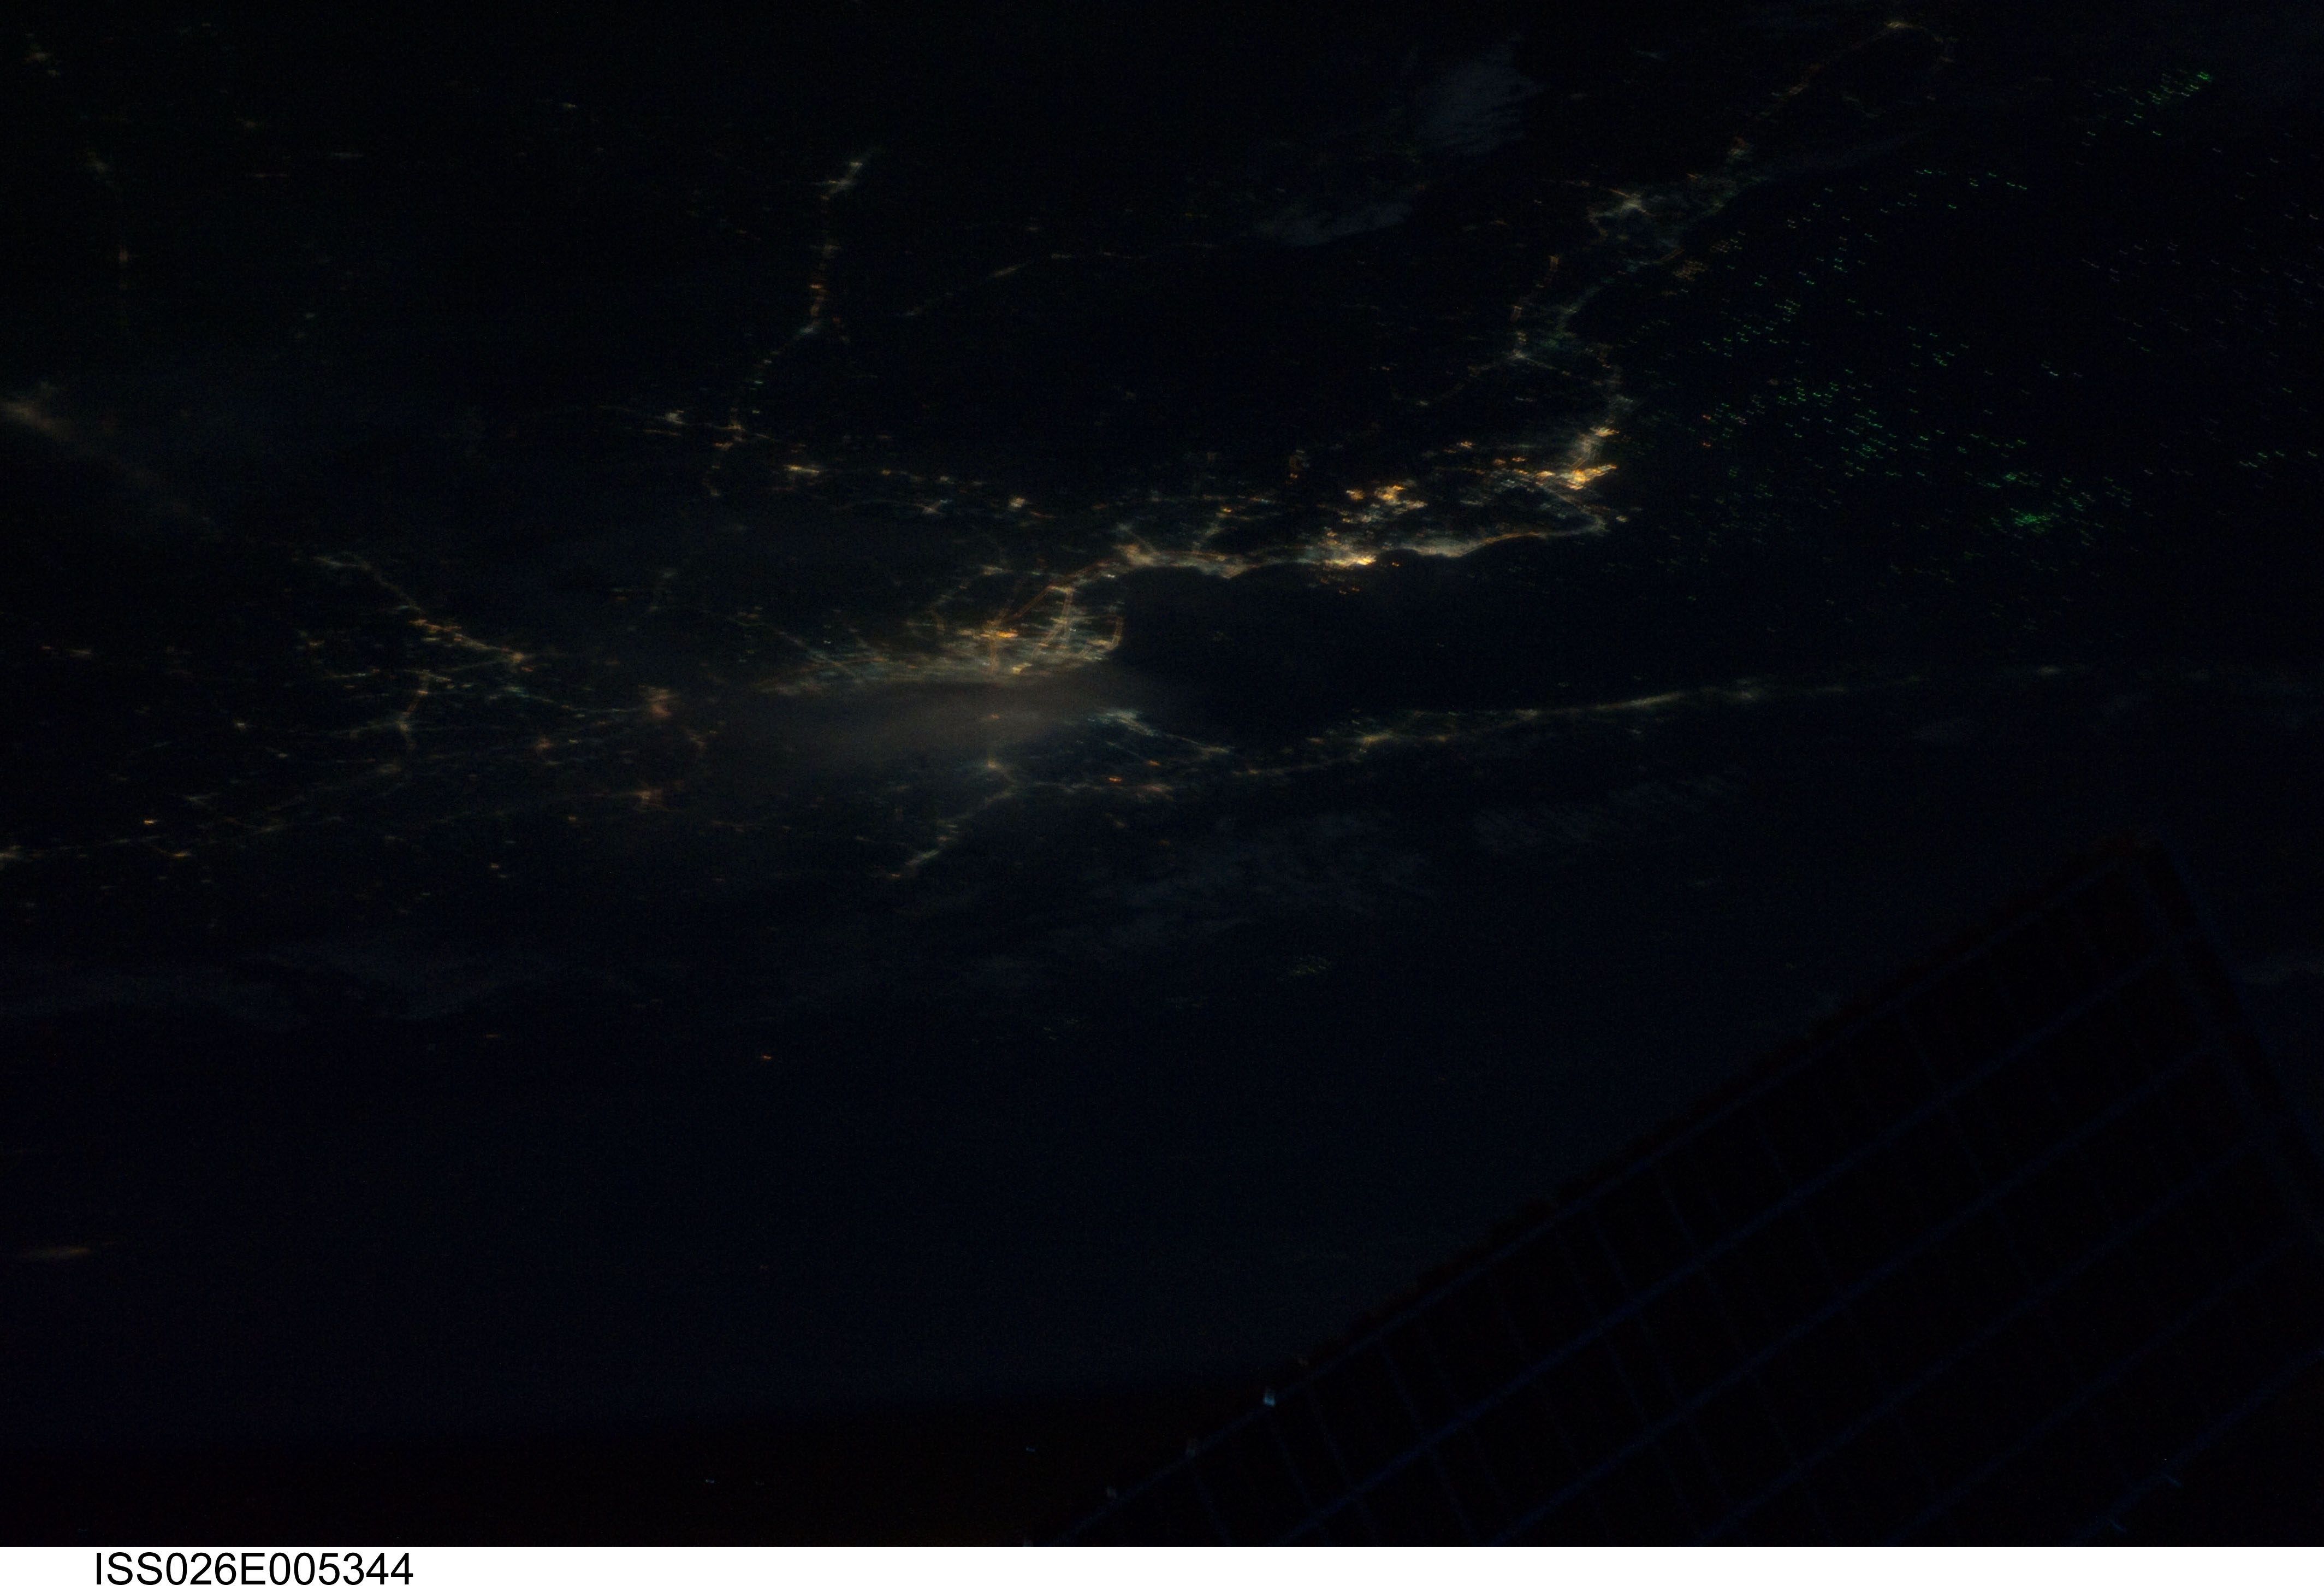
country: THAILAND
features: BANKOK-RAYONG REGION AT NIGHT, SOFT
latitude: 13.5
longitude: 100.5
